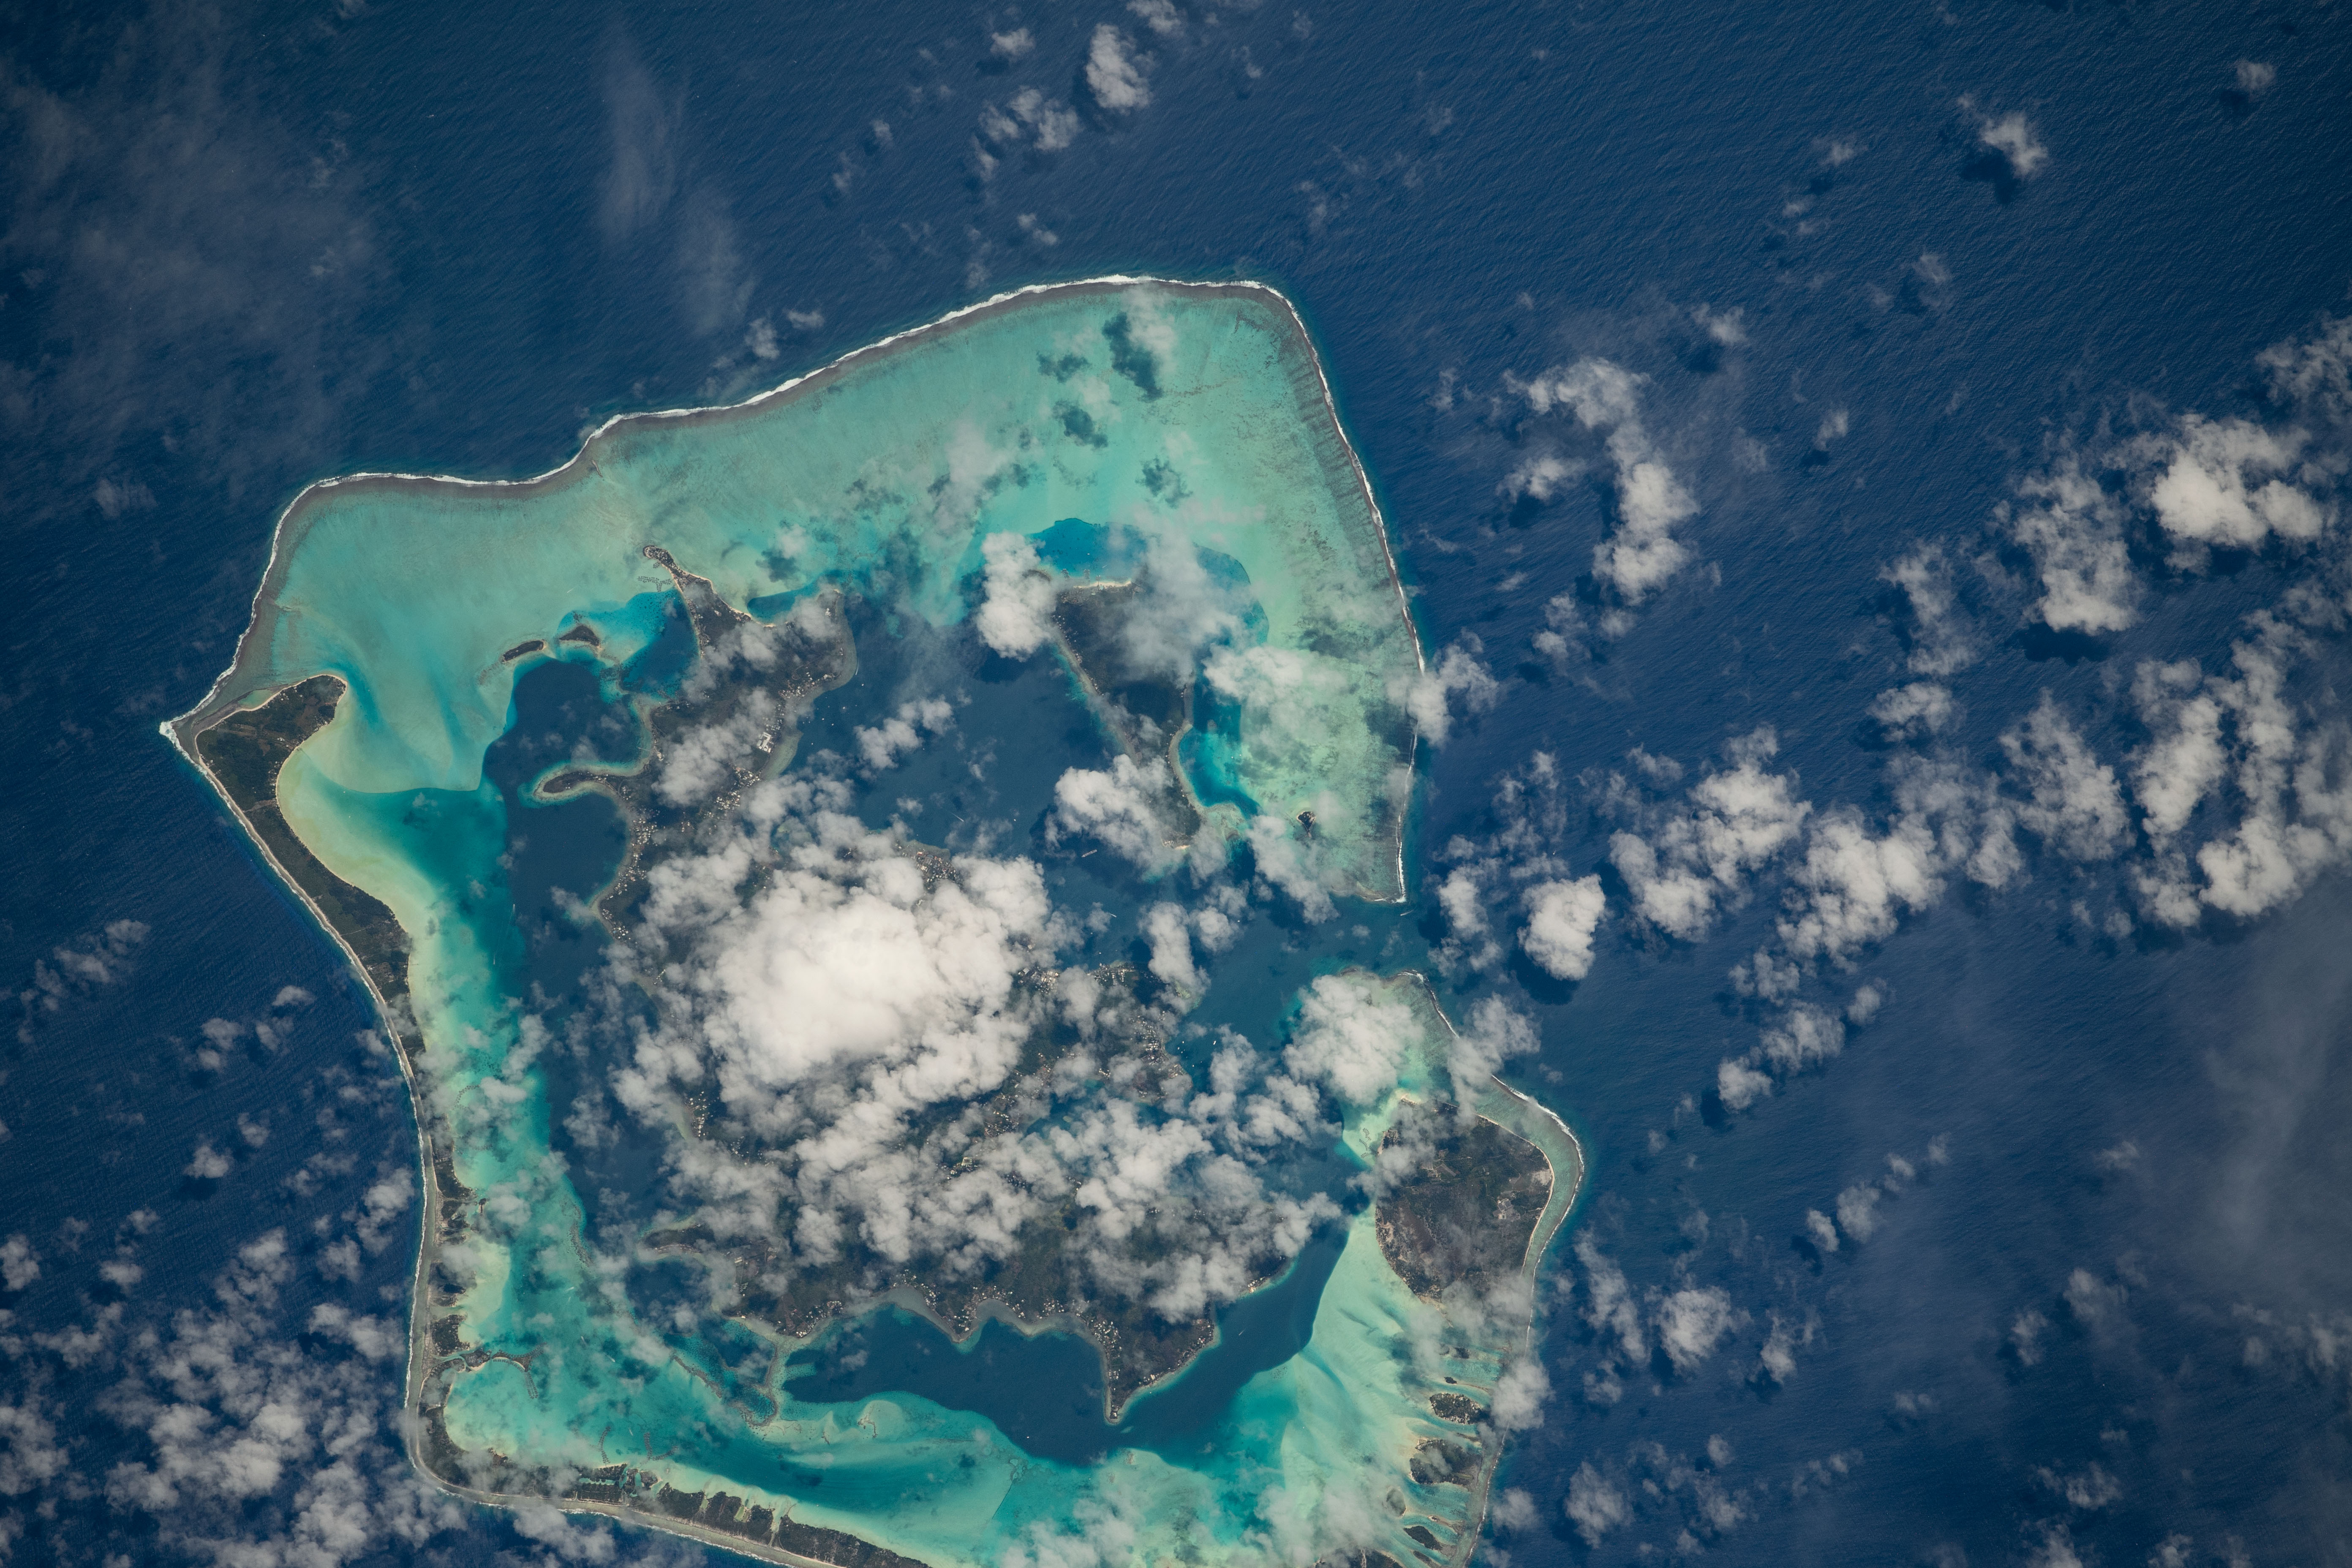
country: SOCIETY ISLANDS
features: MOTU TOOPUA
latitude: -16.5
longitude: -151.8
